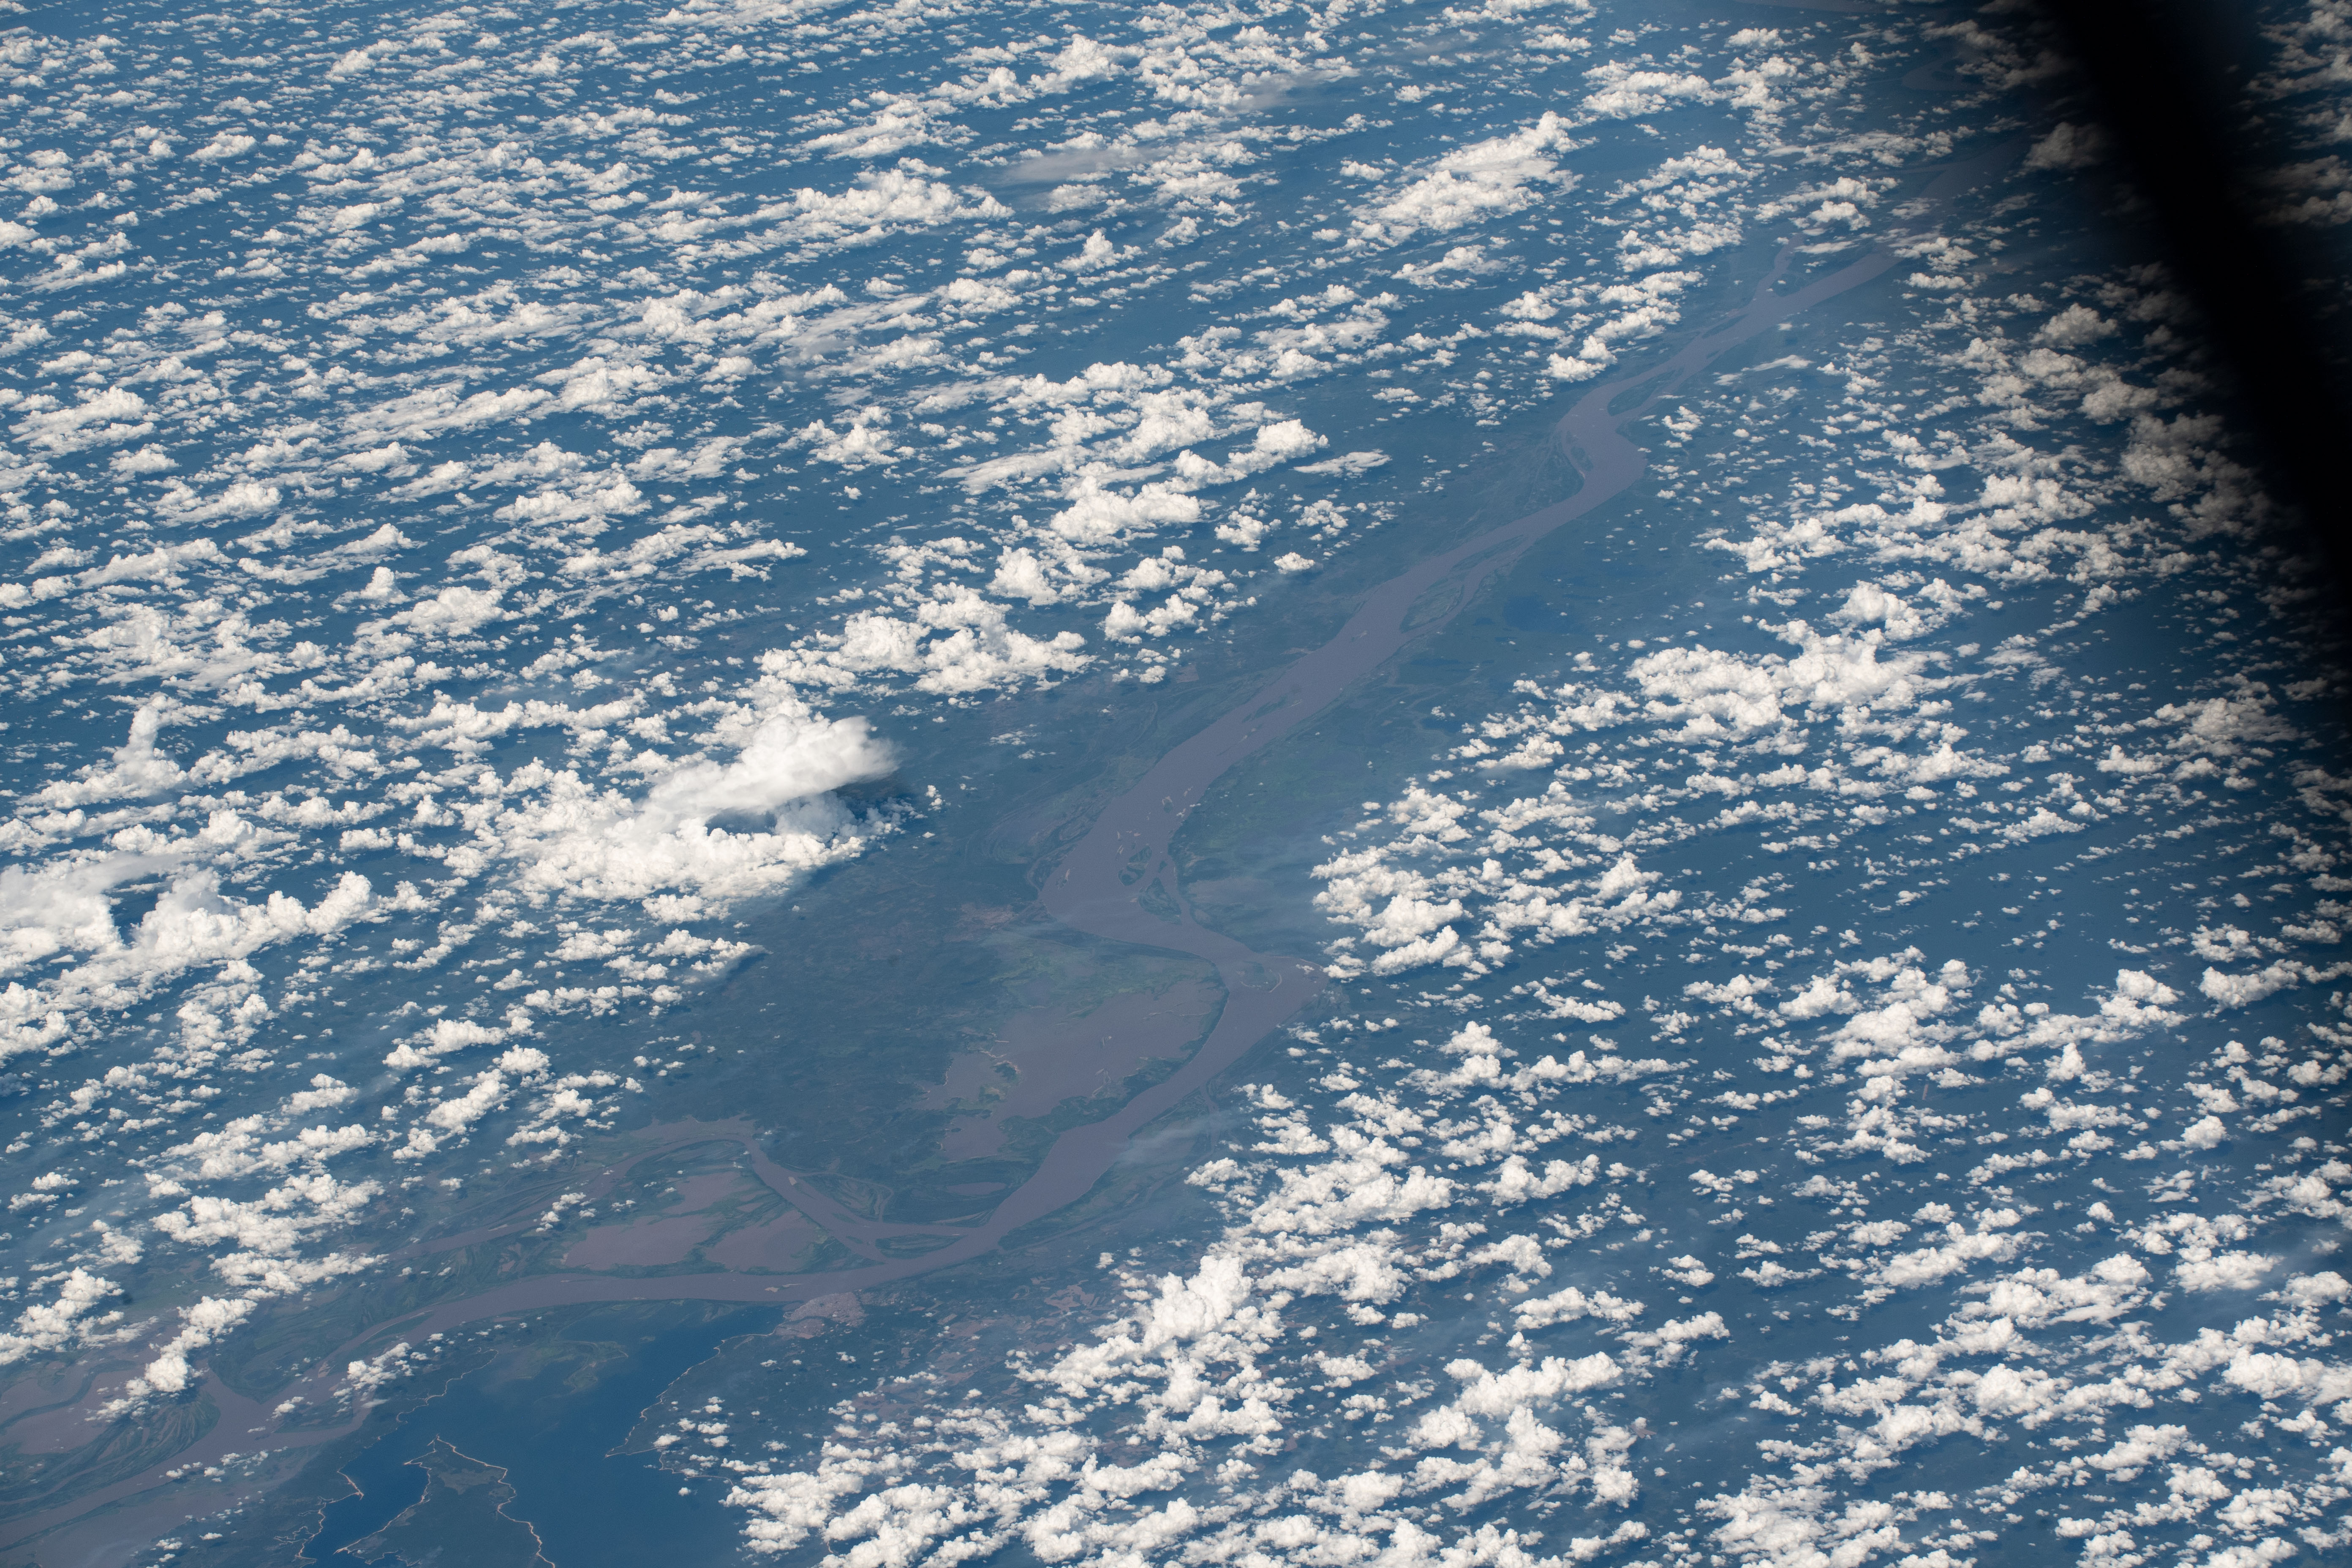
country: BRAZIL
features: AMAZON RIVER, LAGO GRANDE DE MONTE ALEGRE, TAPAJOS
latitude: -2.0
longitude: -53.9
